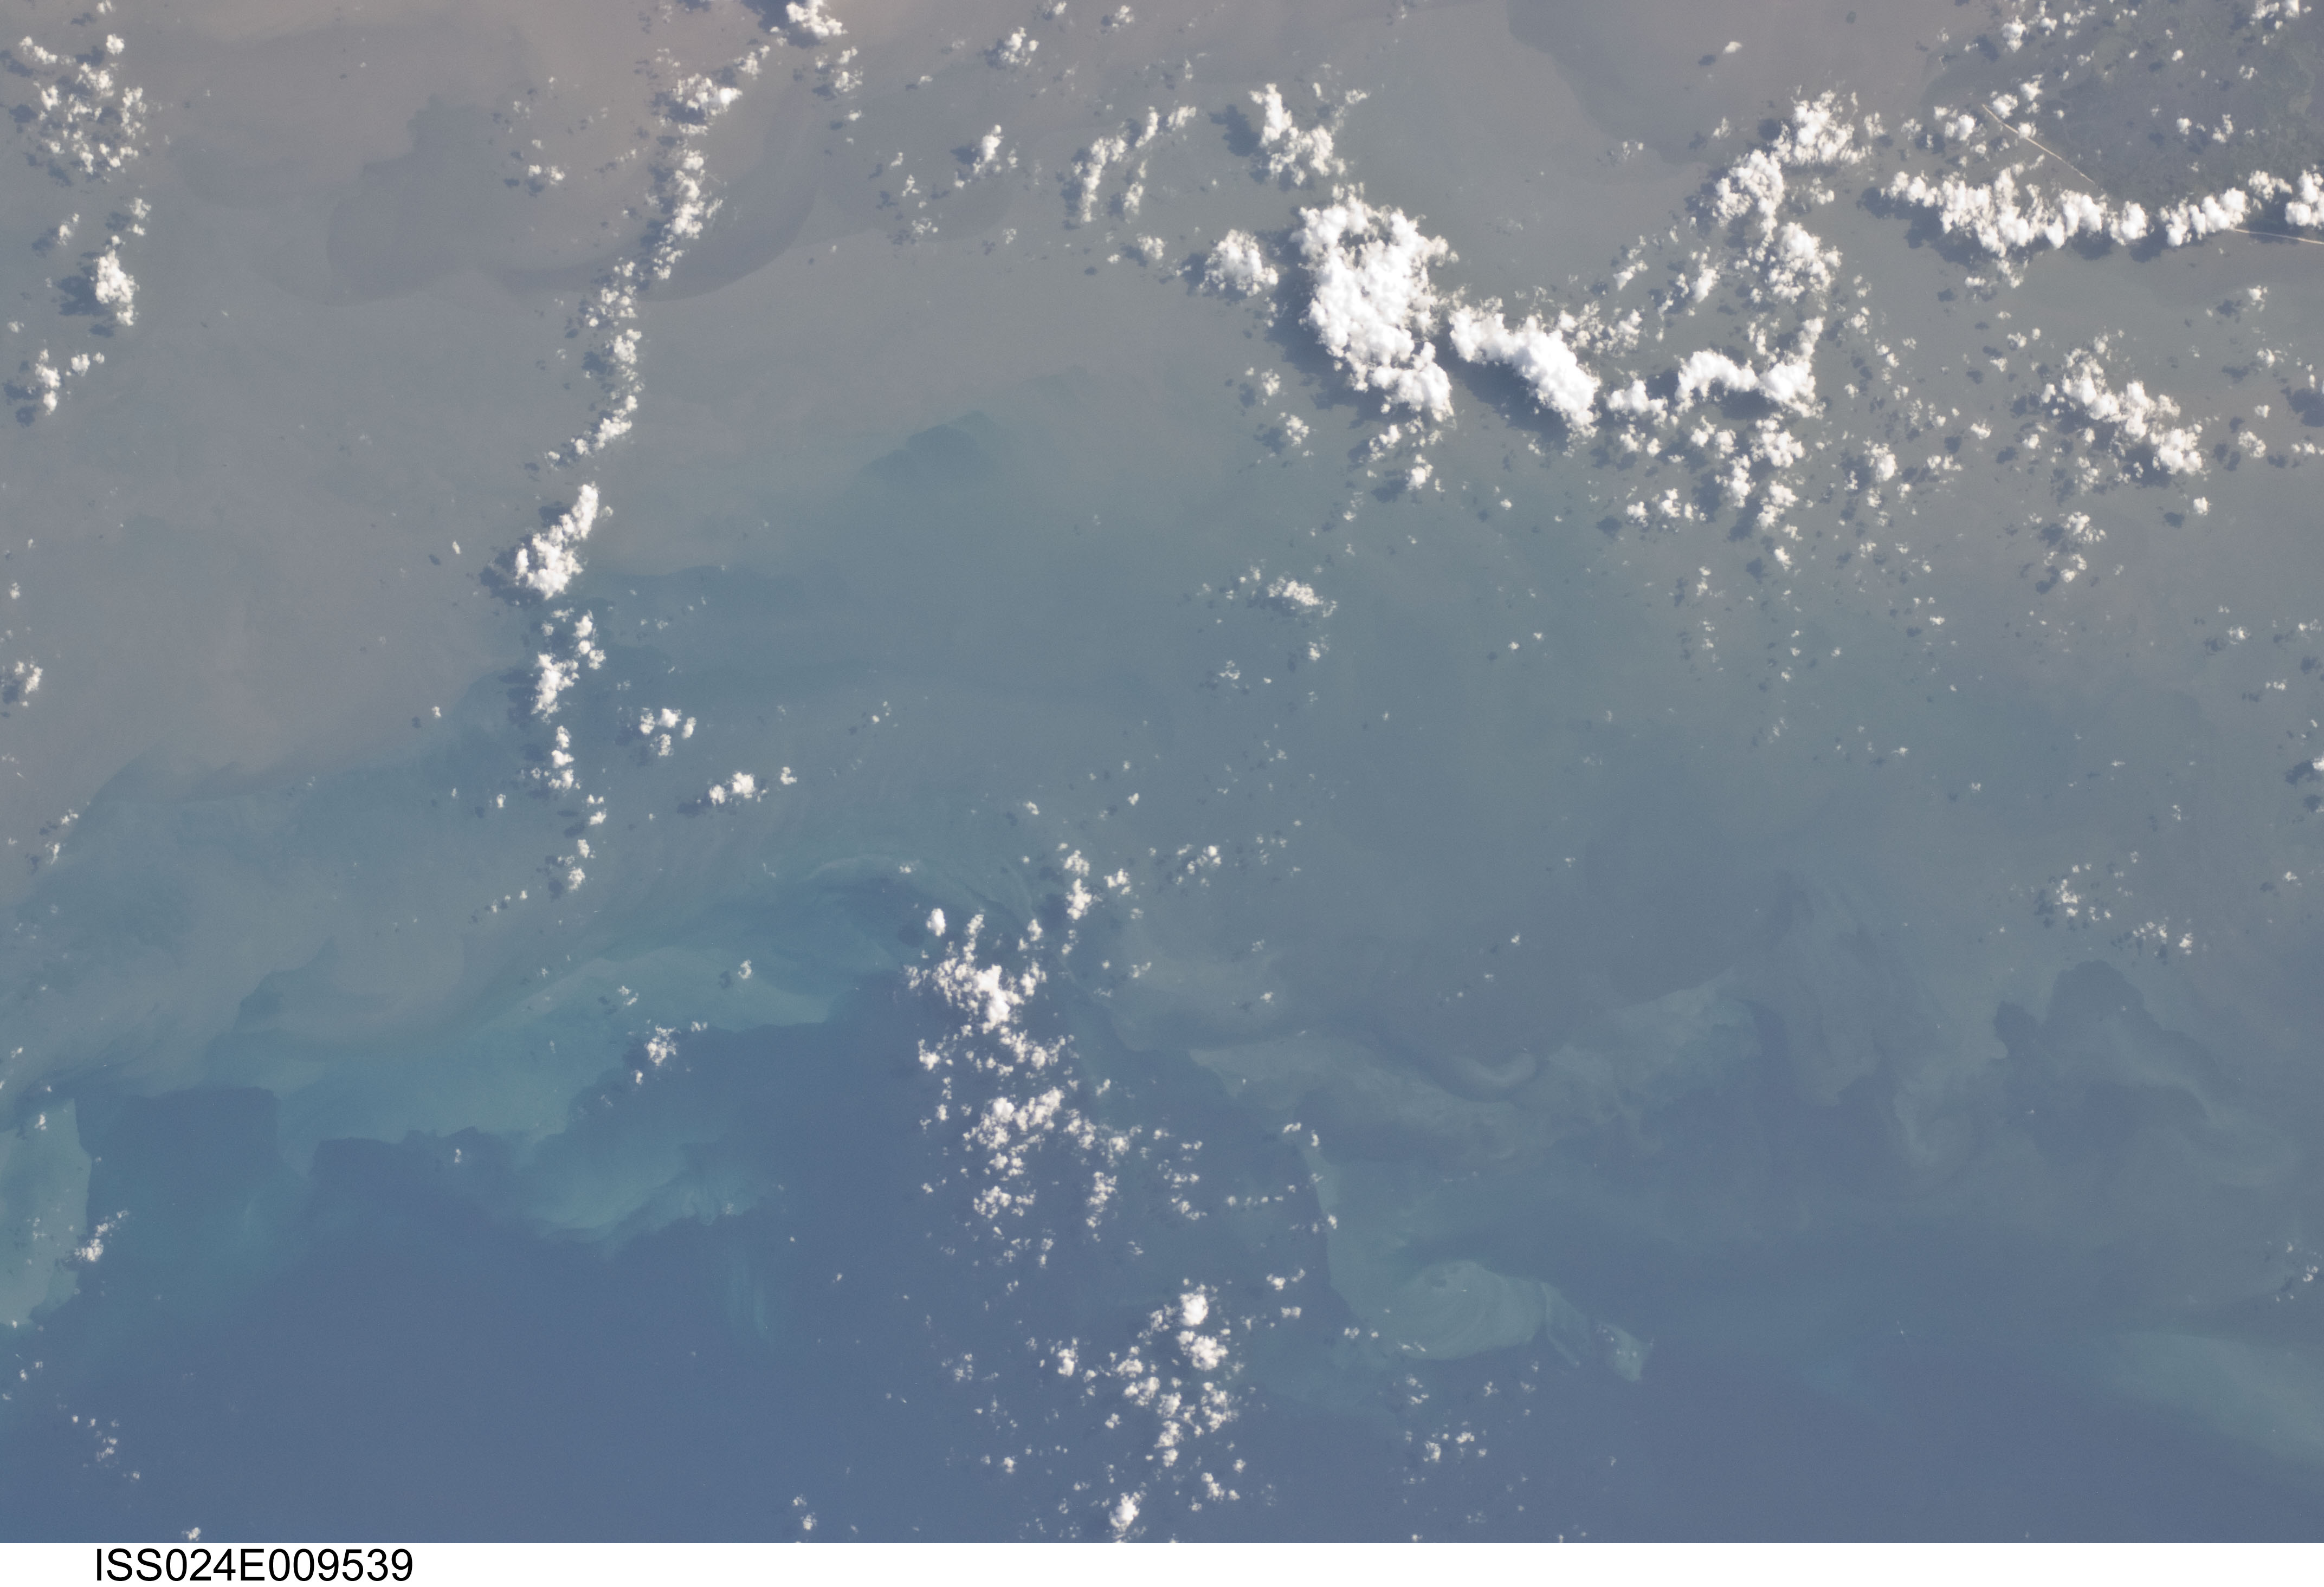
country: USA-LOUISIANA
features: GULF OF MEXICO, SEDIMENT PLUMES, POINT AU FER ISLAND
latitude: 28.6
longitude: -91.8
